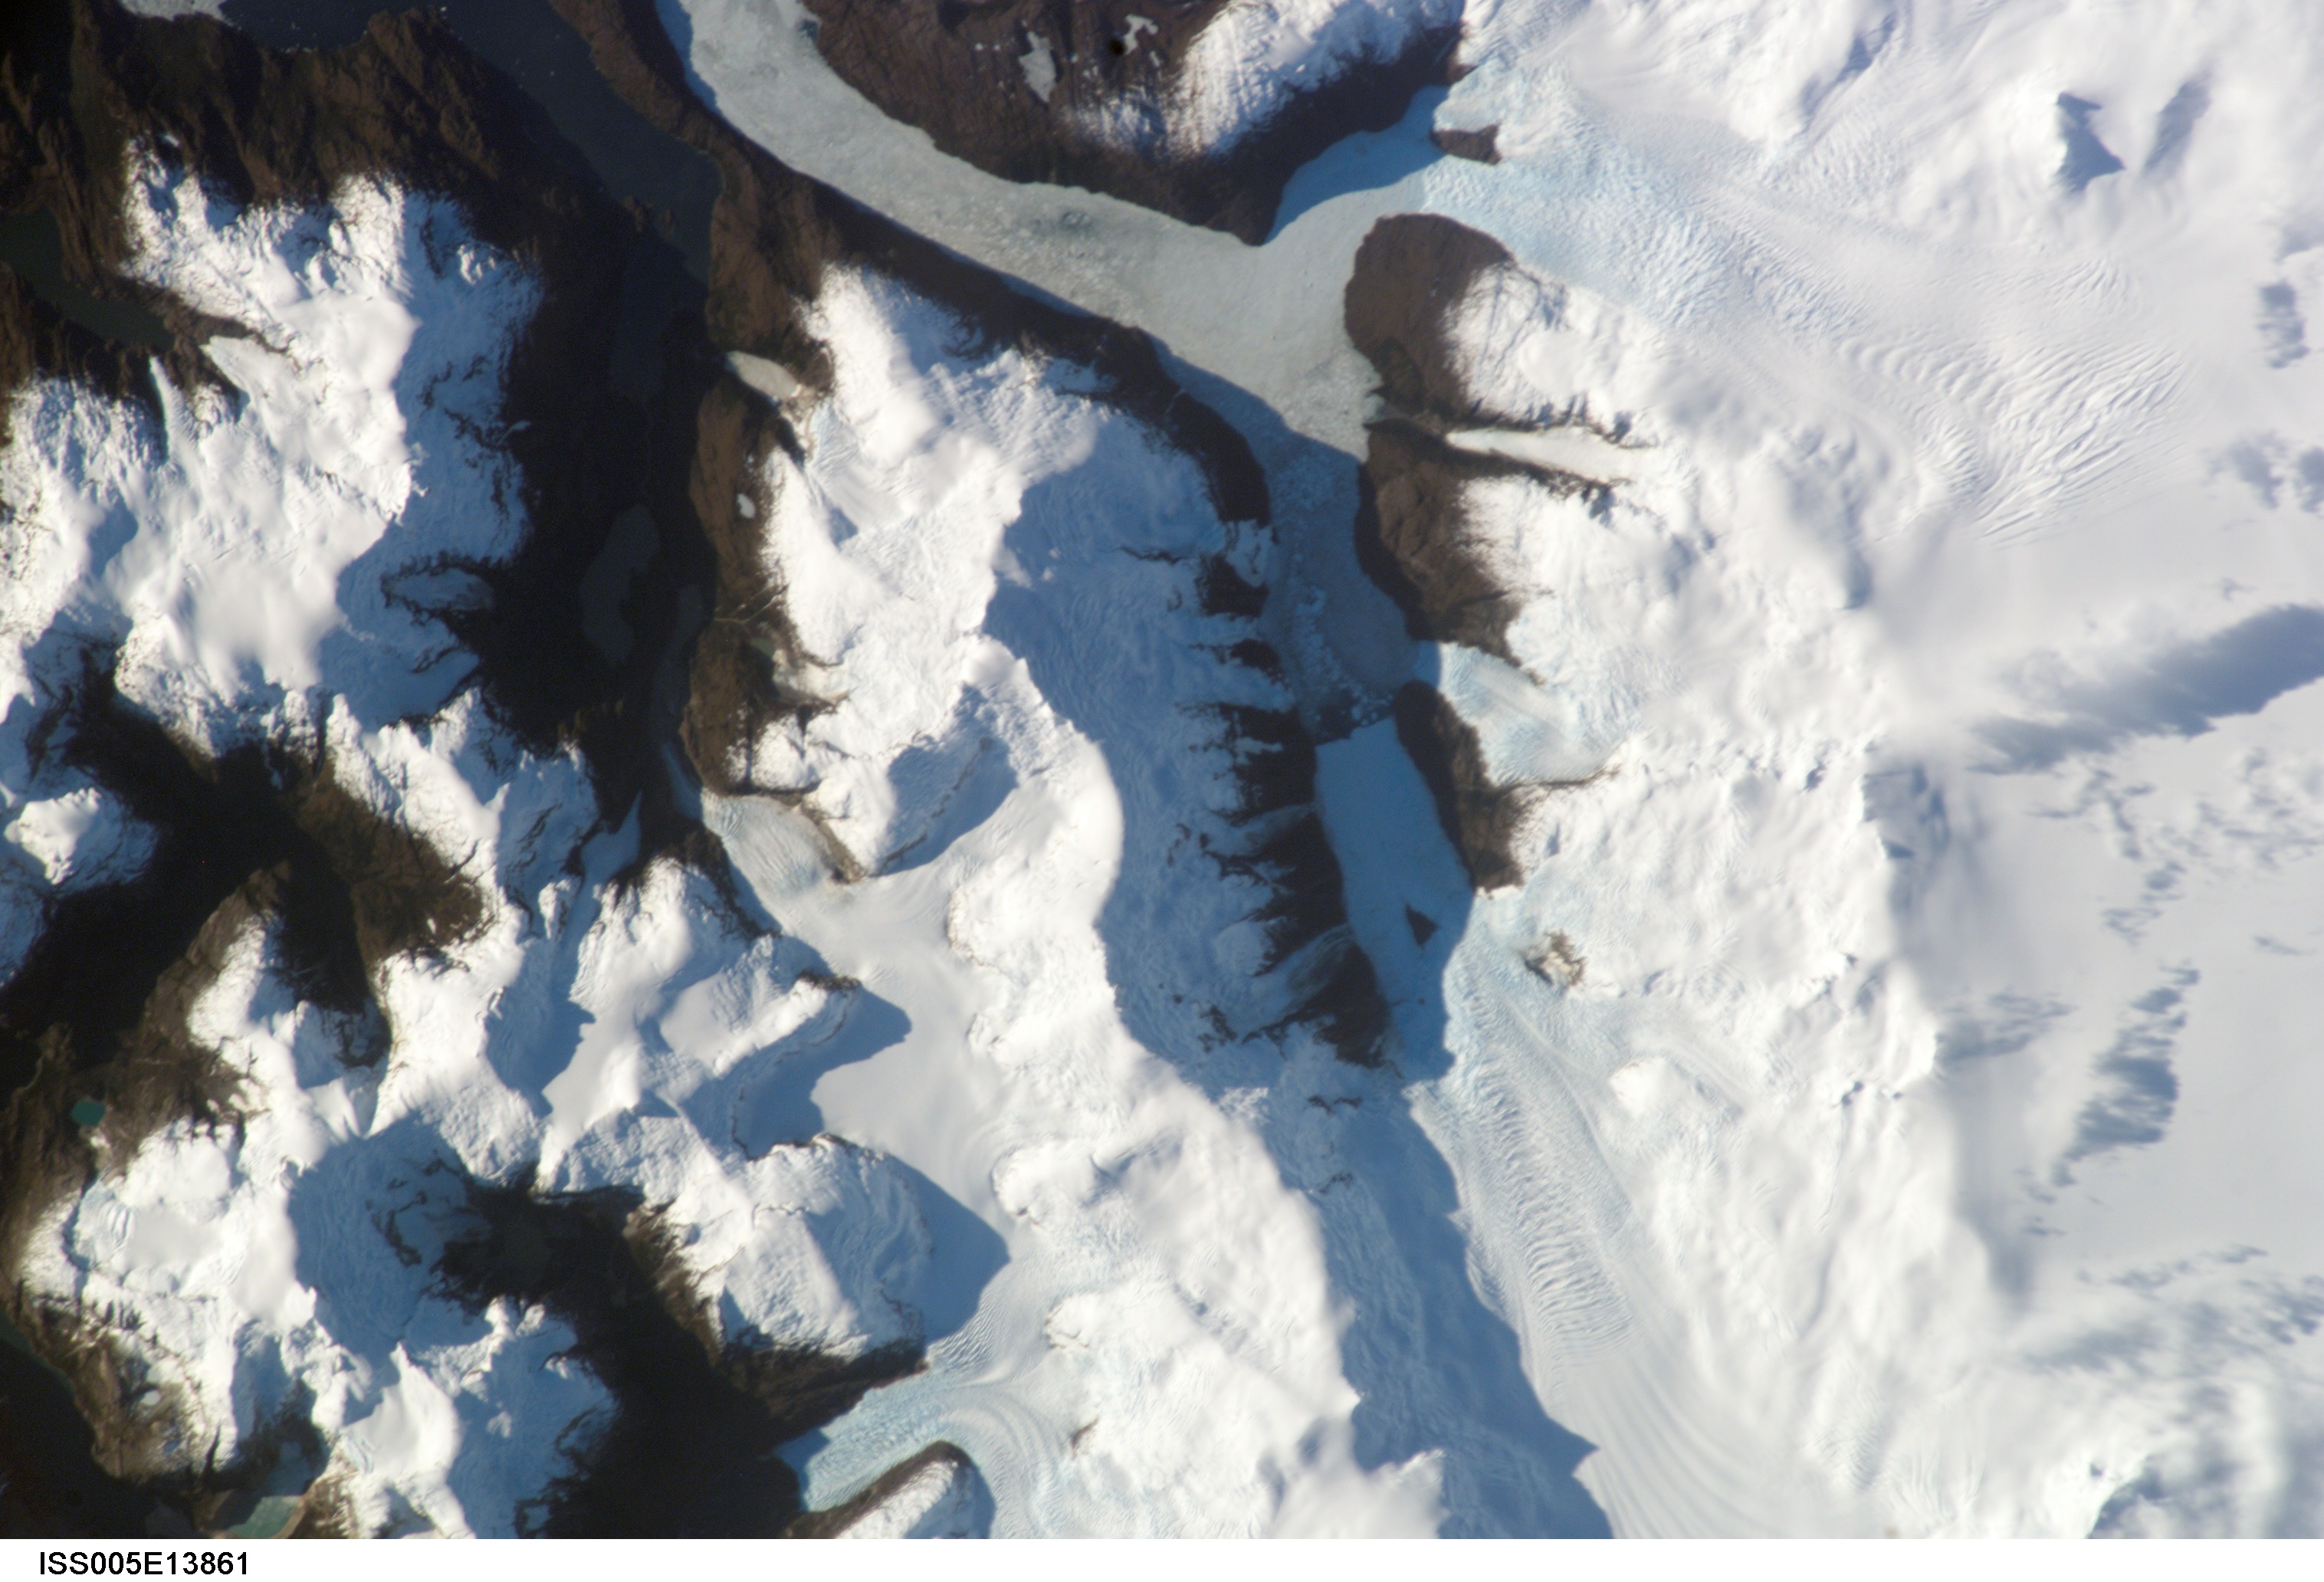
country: CHILE
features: FALCON FJ., ICE, GL., ICE FIELD
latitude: -49.6
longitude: -73.9
